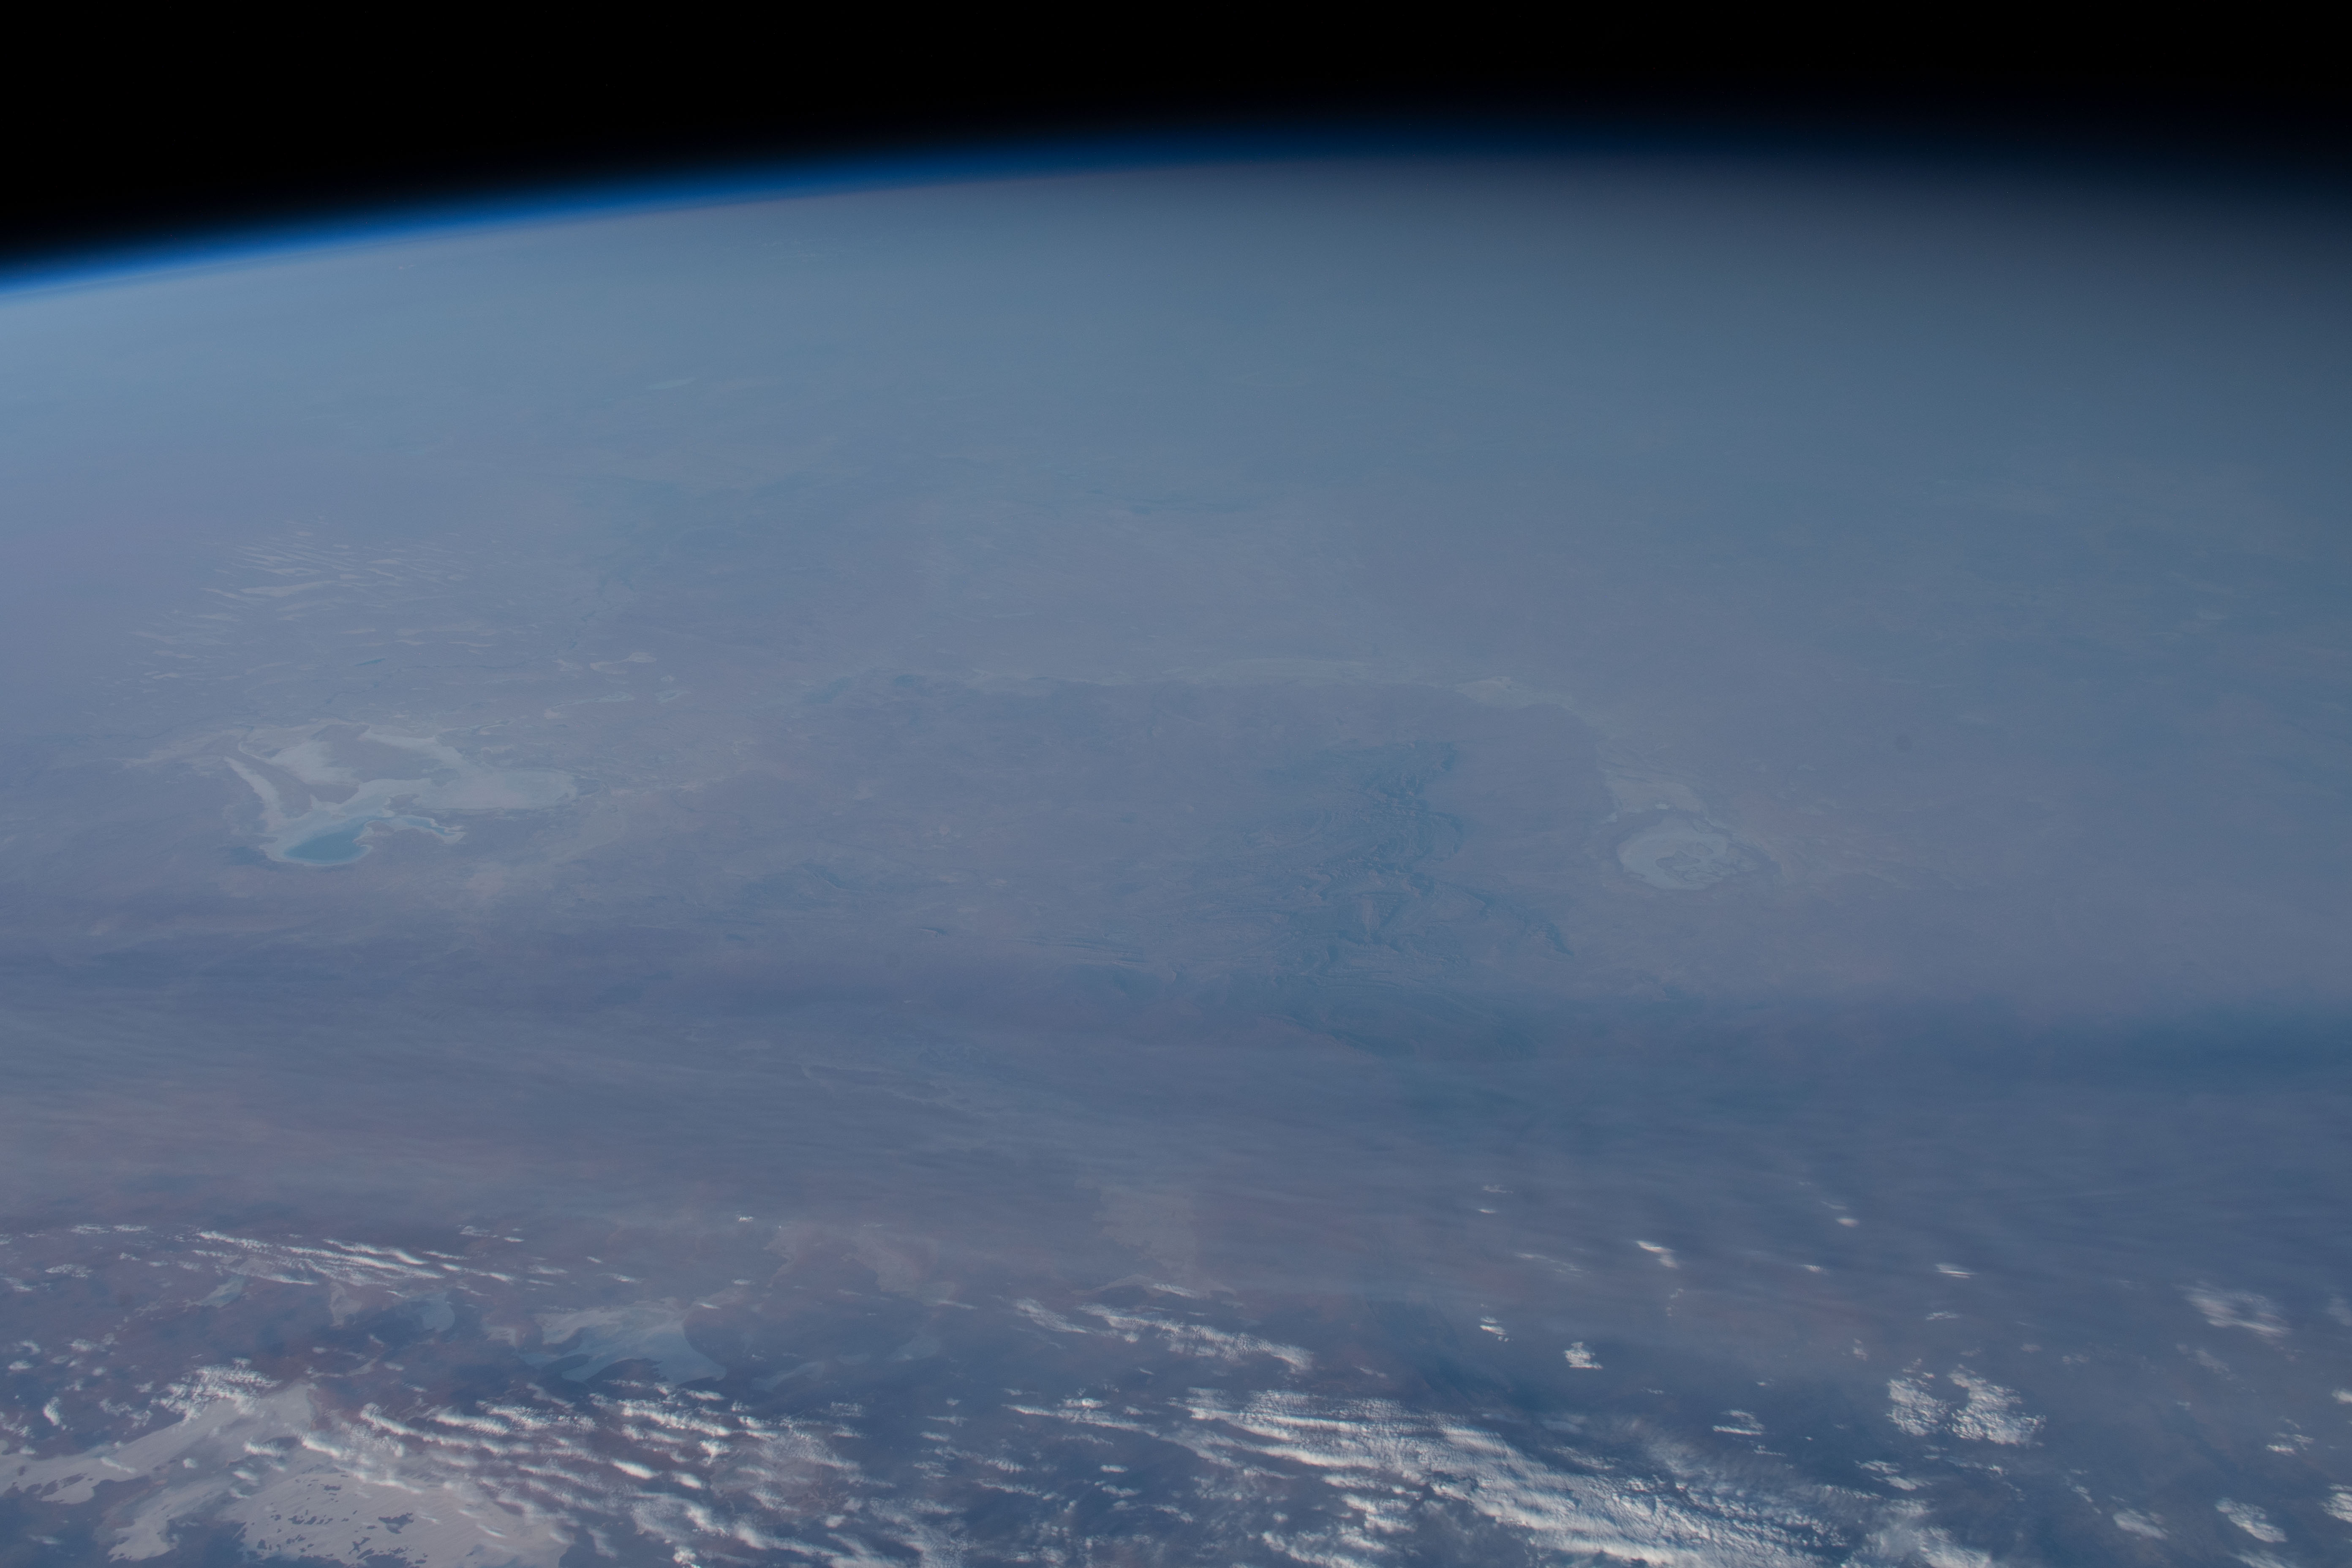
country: AUSTRALIA-SA
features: LAKE FROME, LAKE EYRE, LAKE TORRENS, MOUNT HACK
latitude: -29.5
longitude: 139.0
